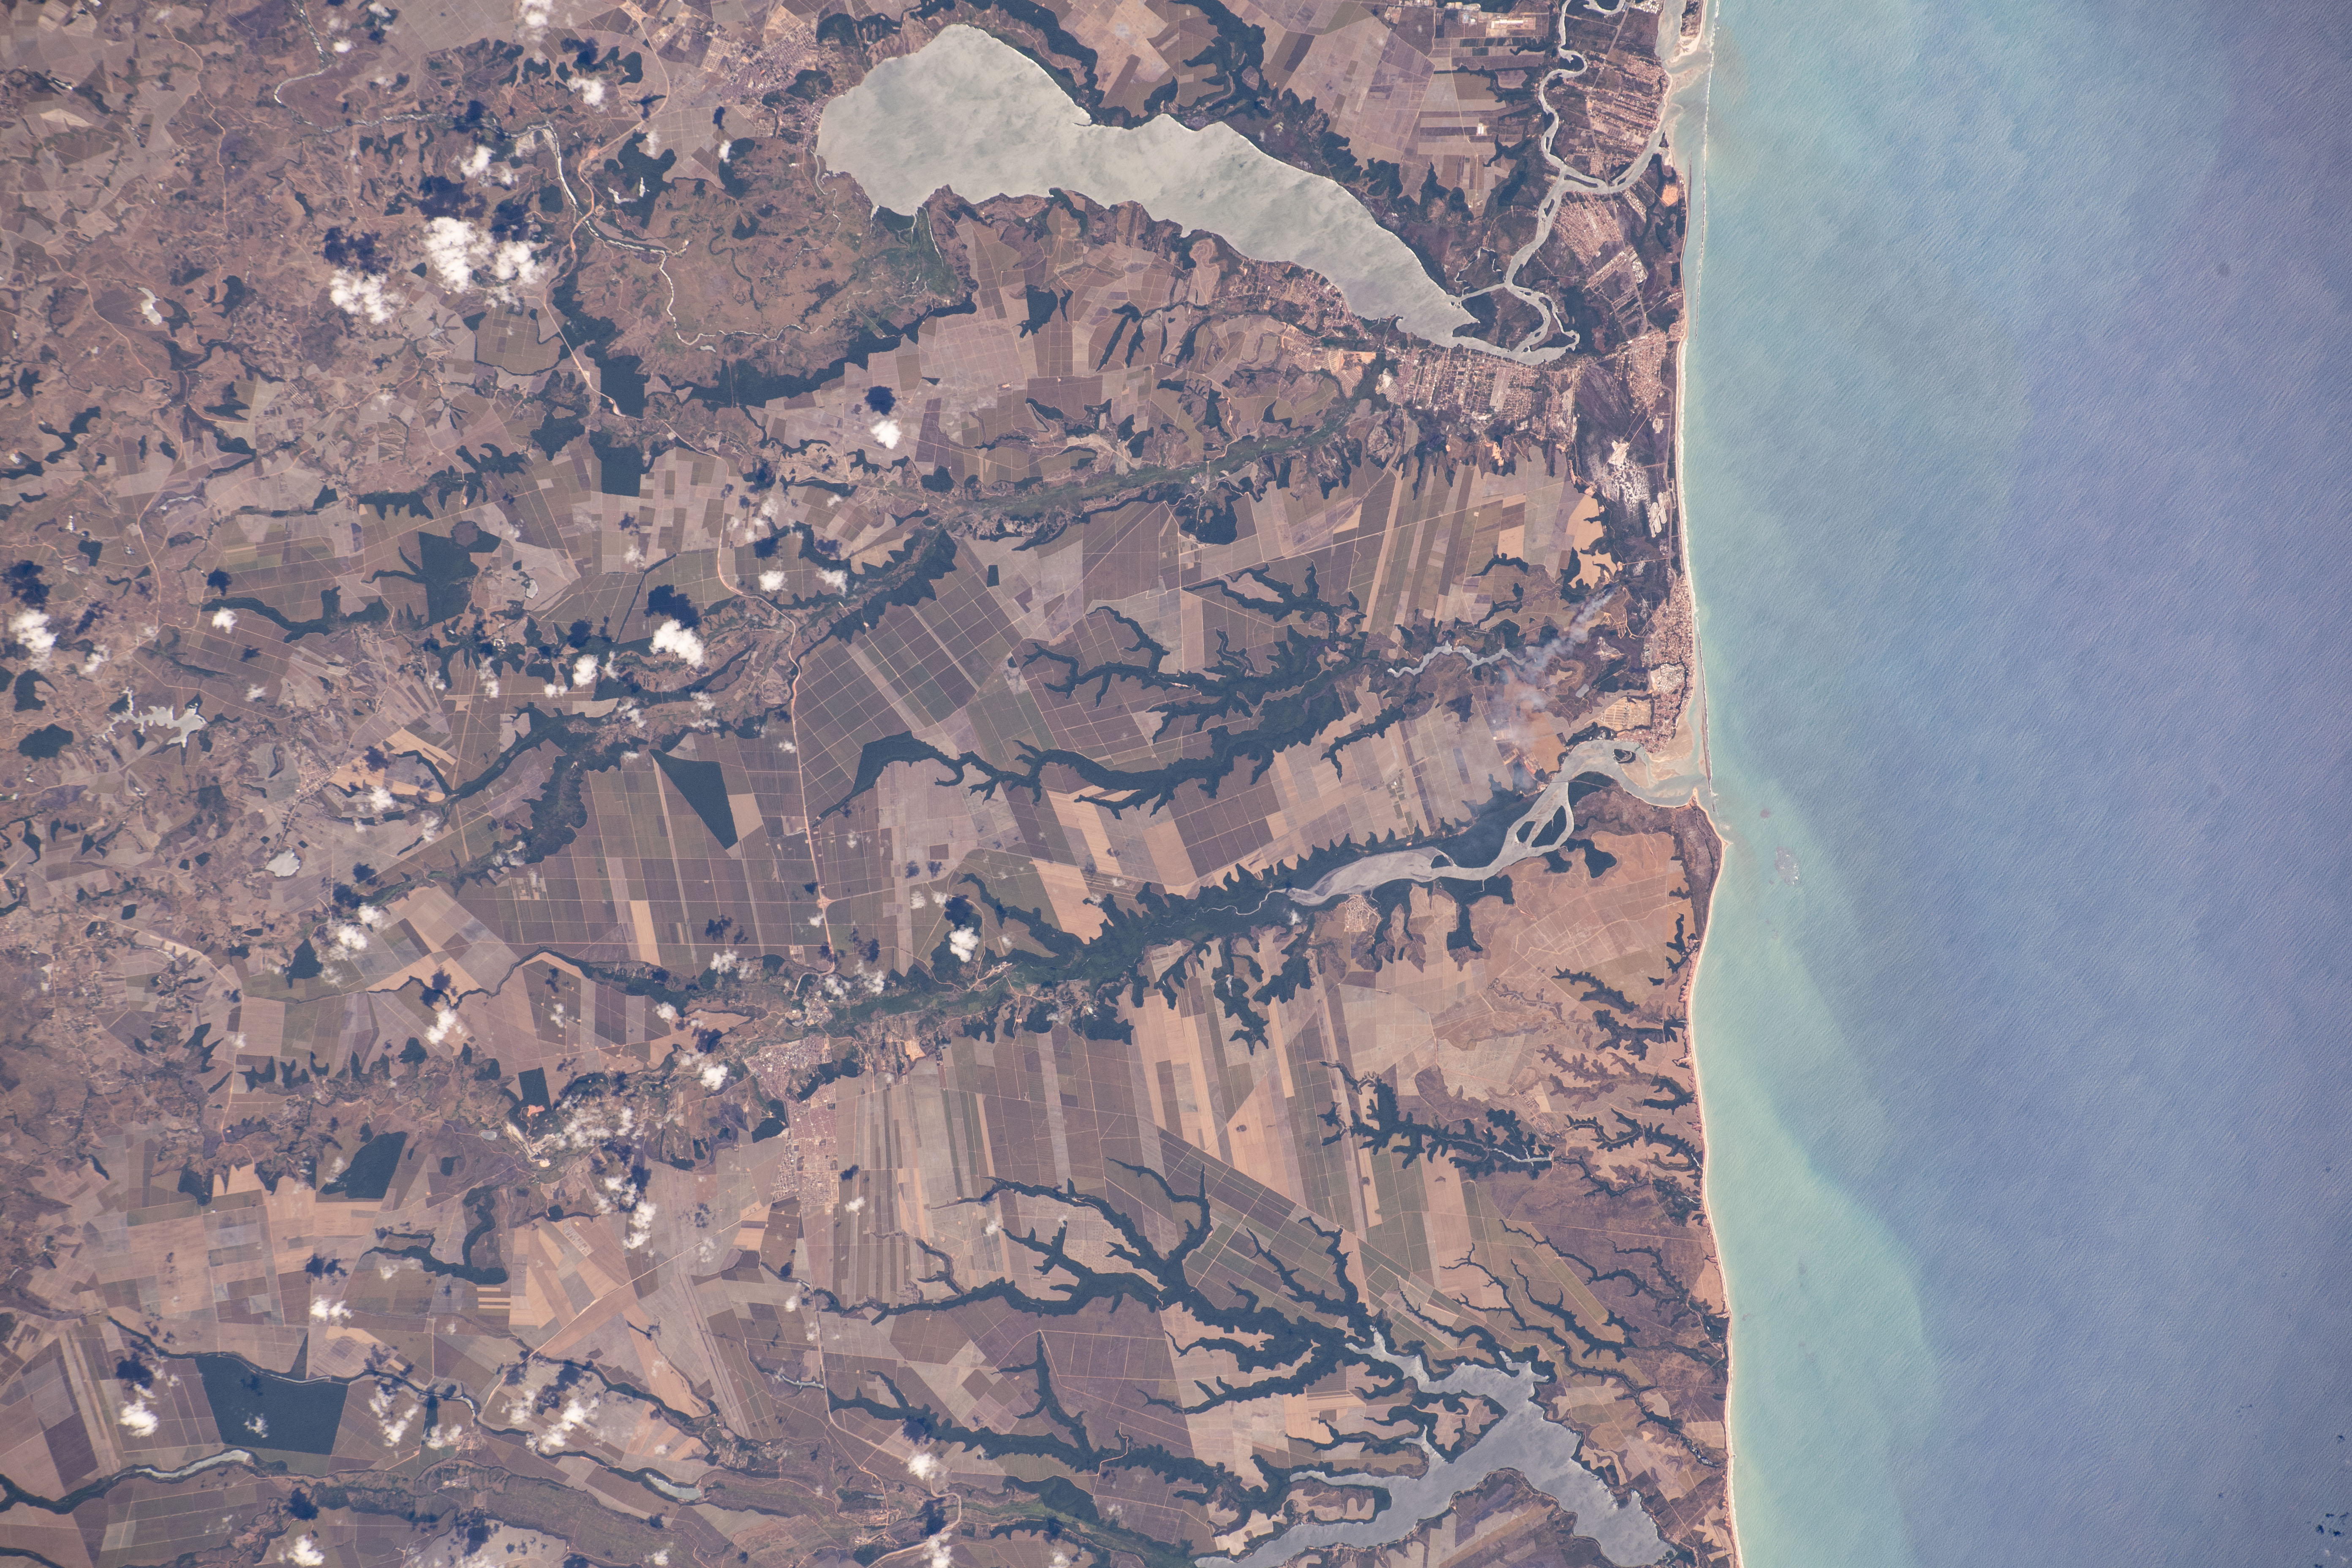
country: BRAZIL
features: MUNDAU LAGOON, LAGOA DO ROTEIRO
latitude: -9.8
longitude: -36.0
